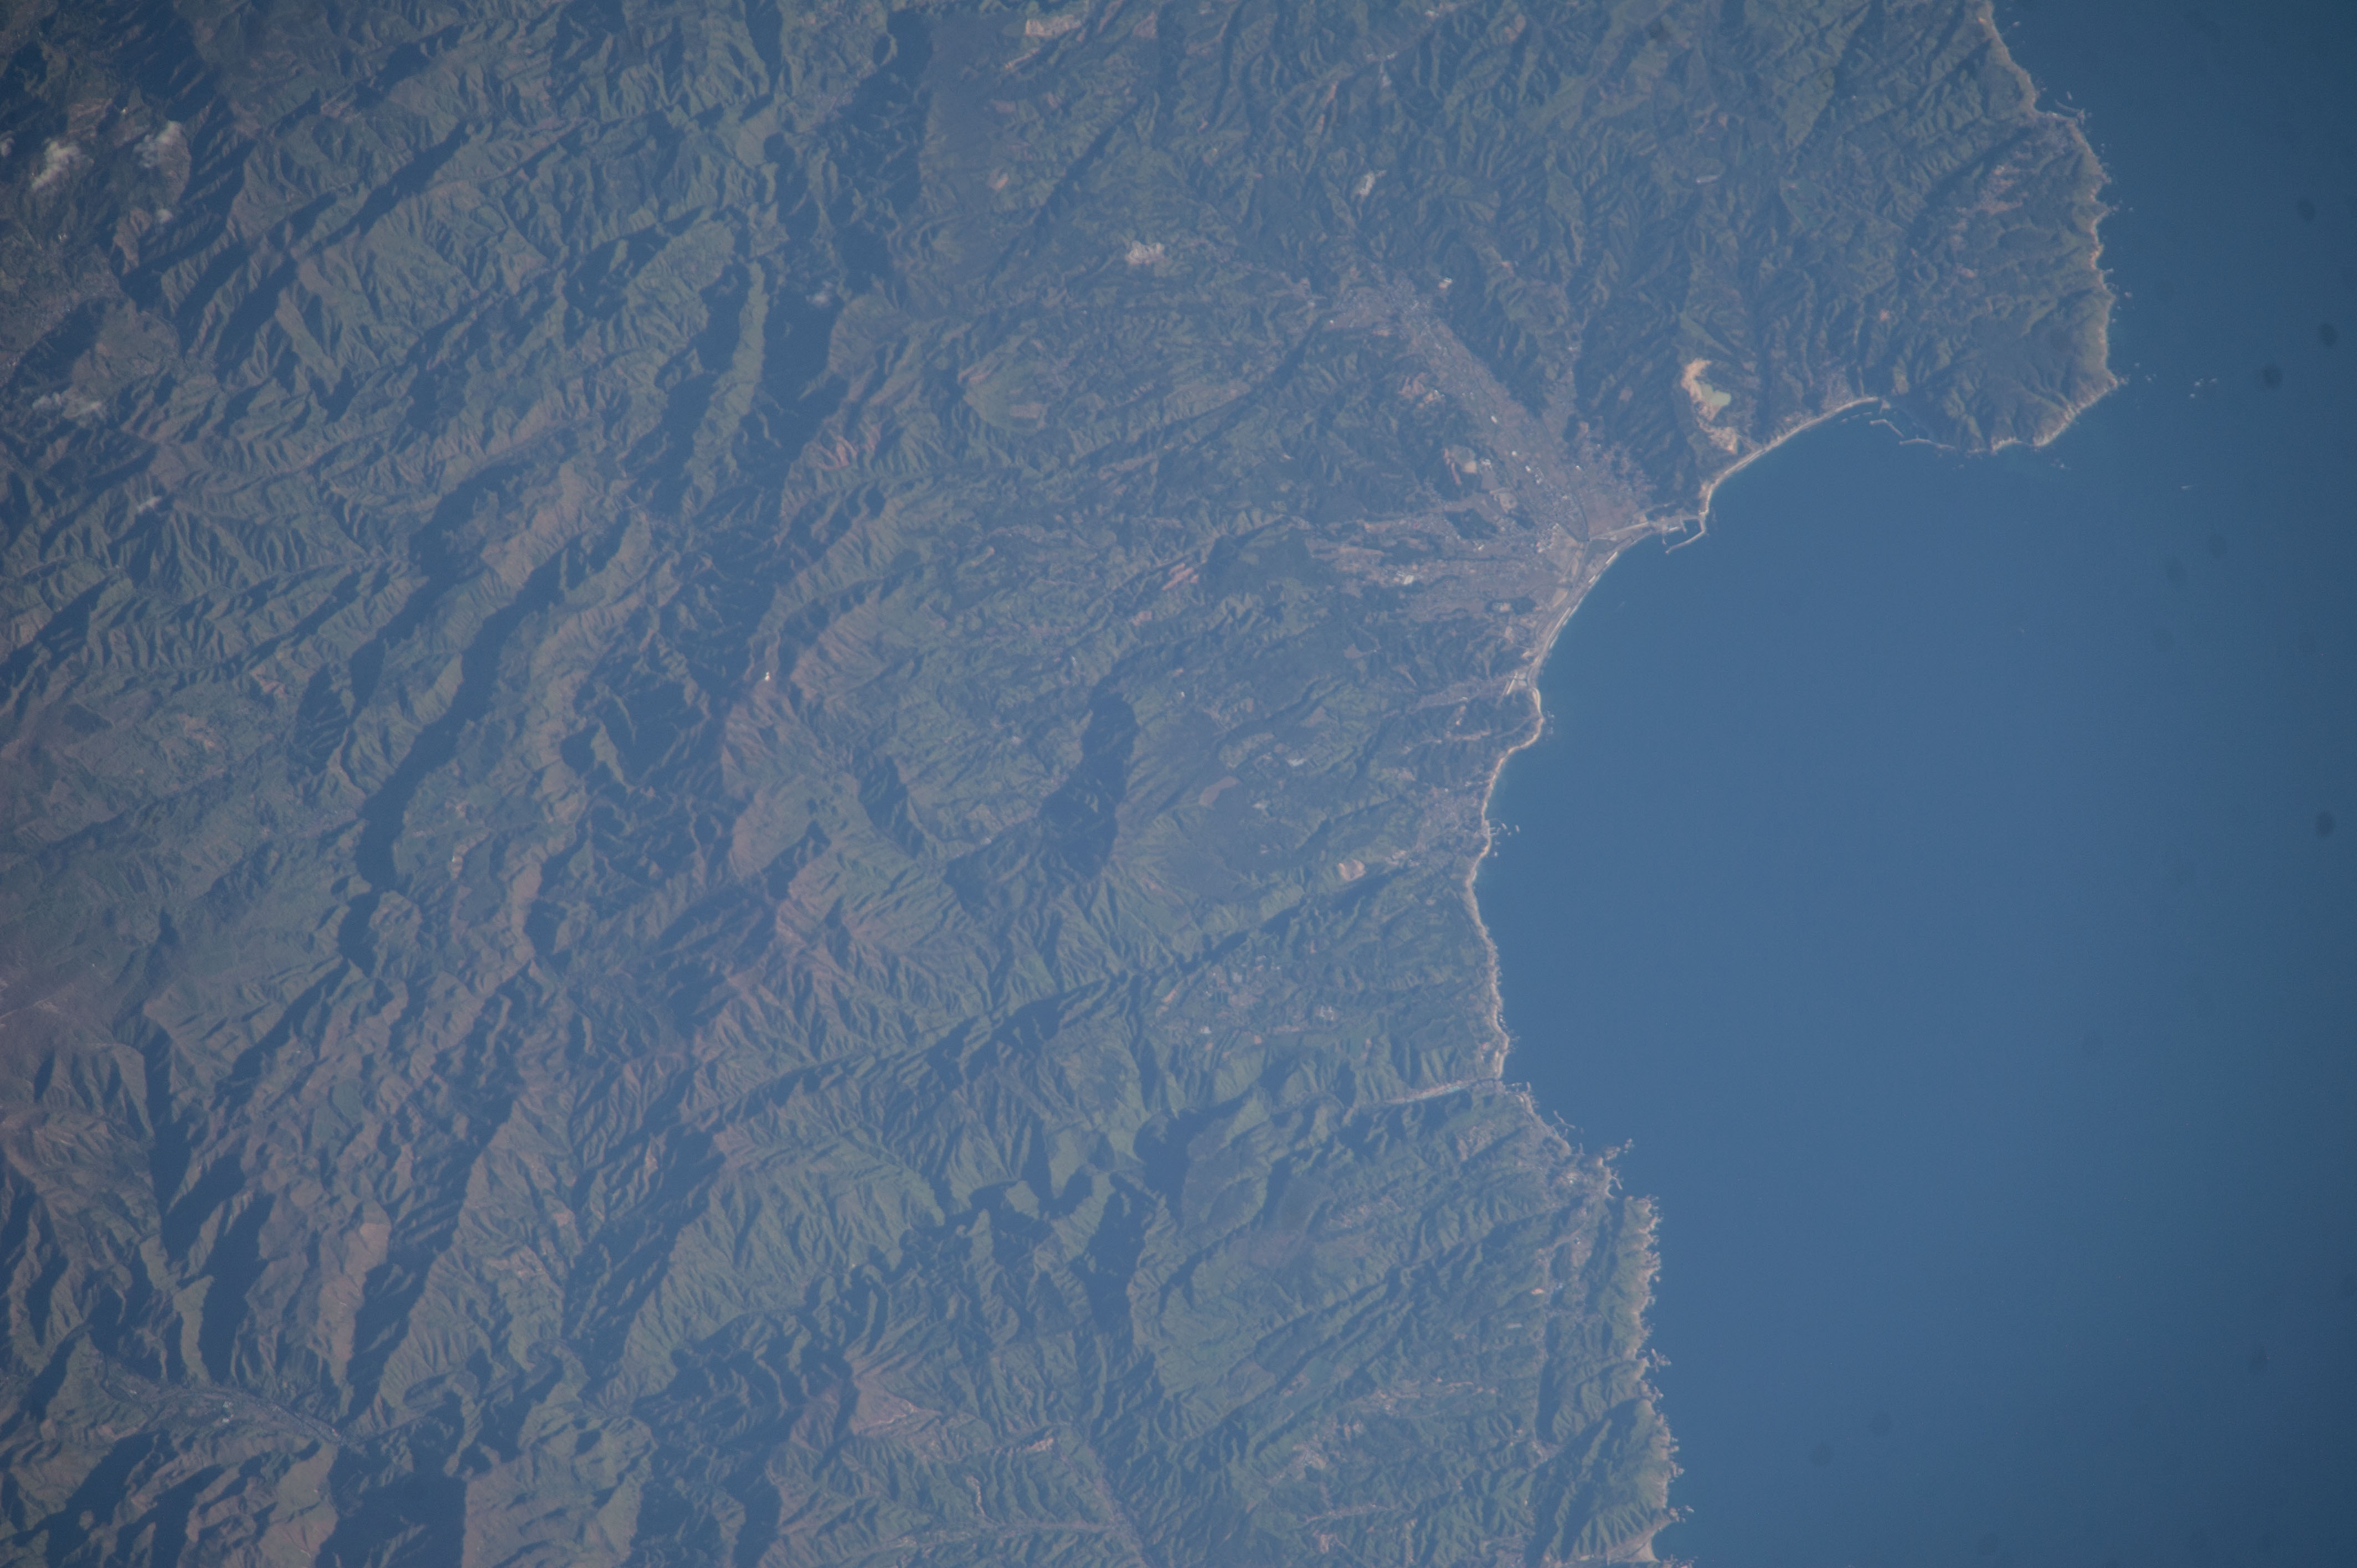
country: JAPAN
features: JAPAN, MT KUROMORI, KUJI BAY, RIKUCHU NATSUI
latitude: 40.1
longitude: 141.8
